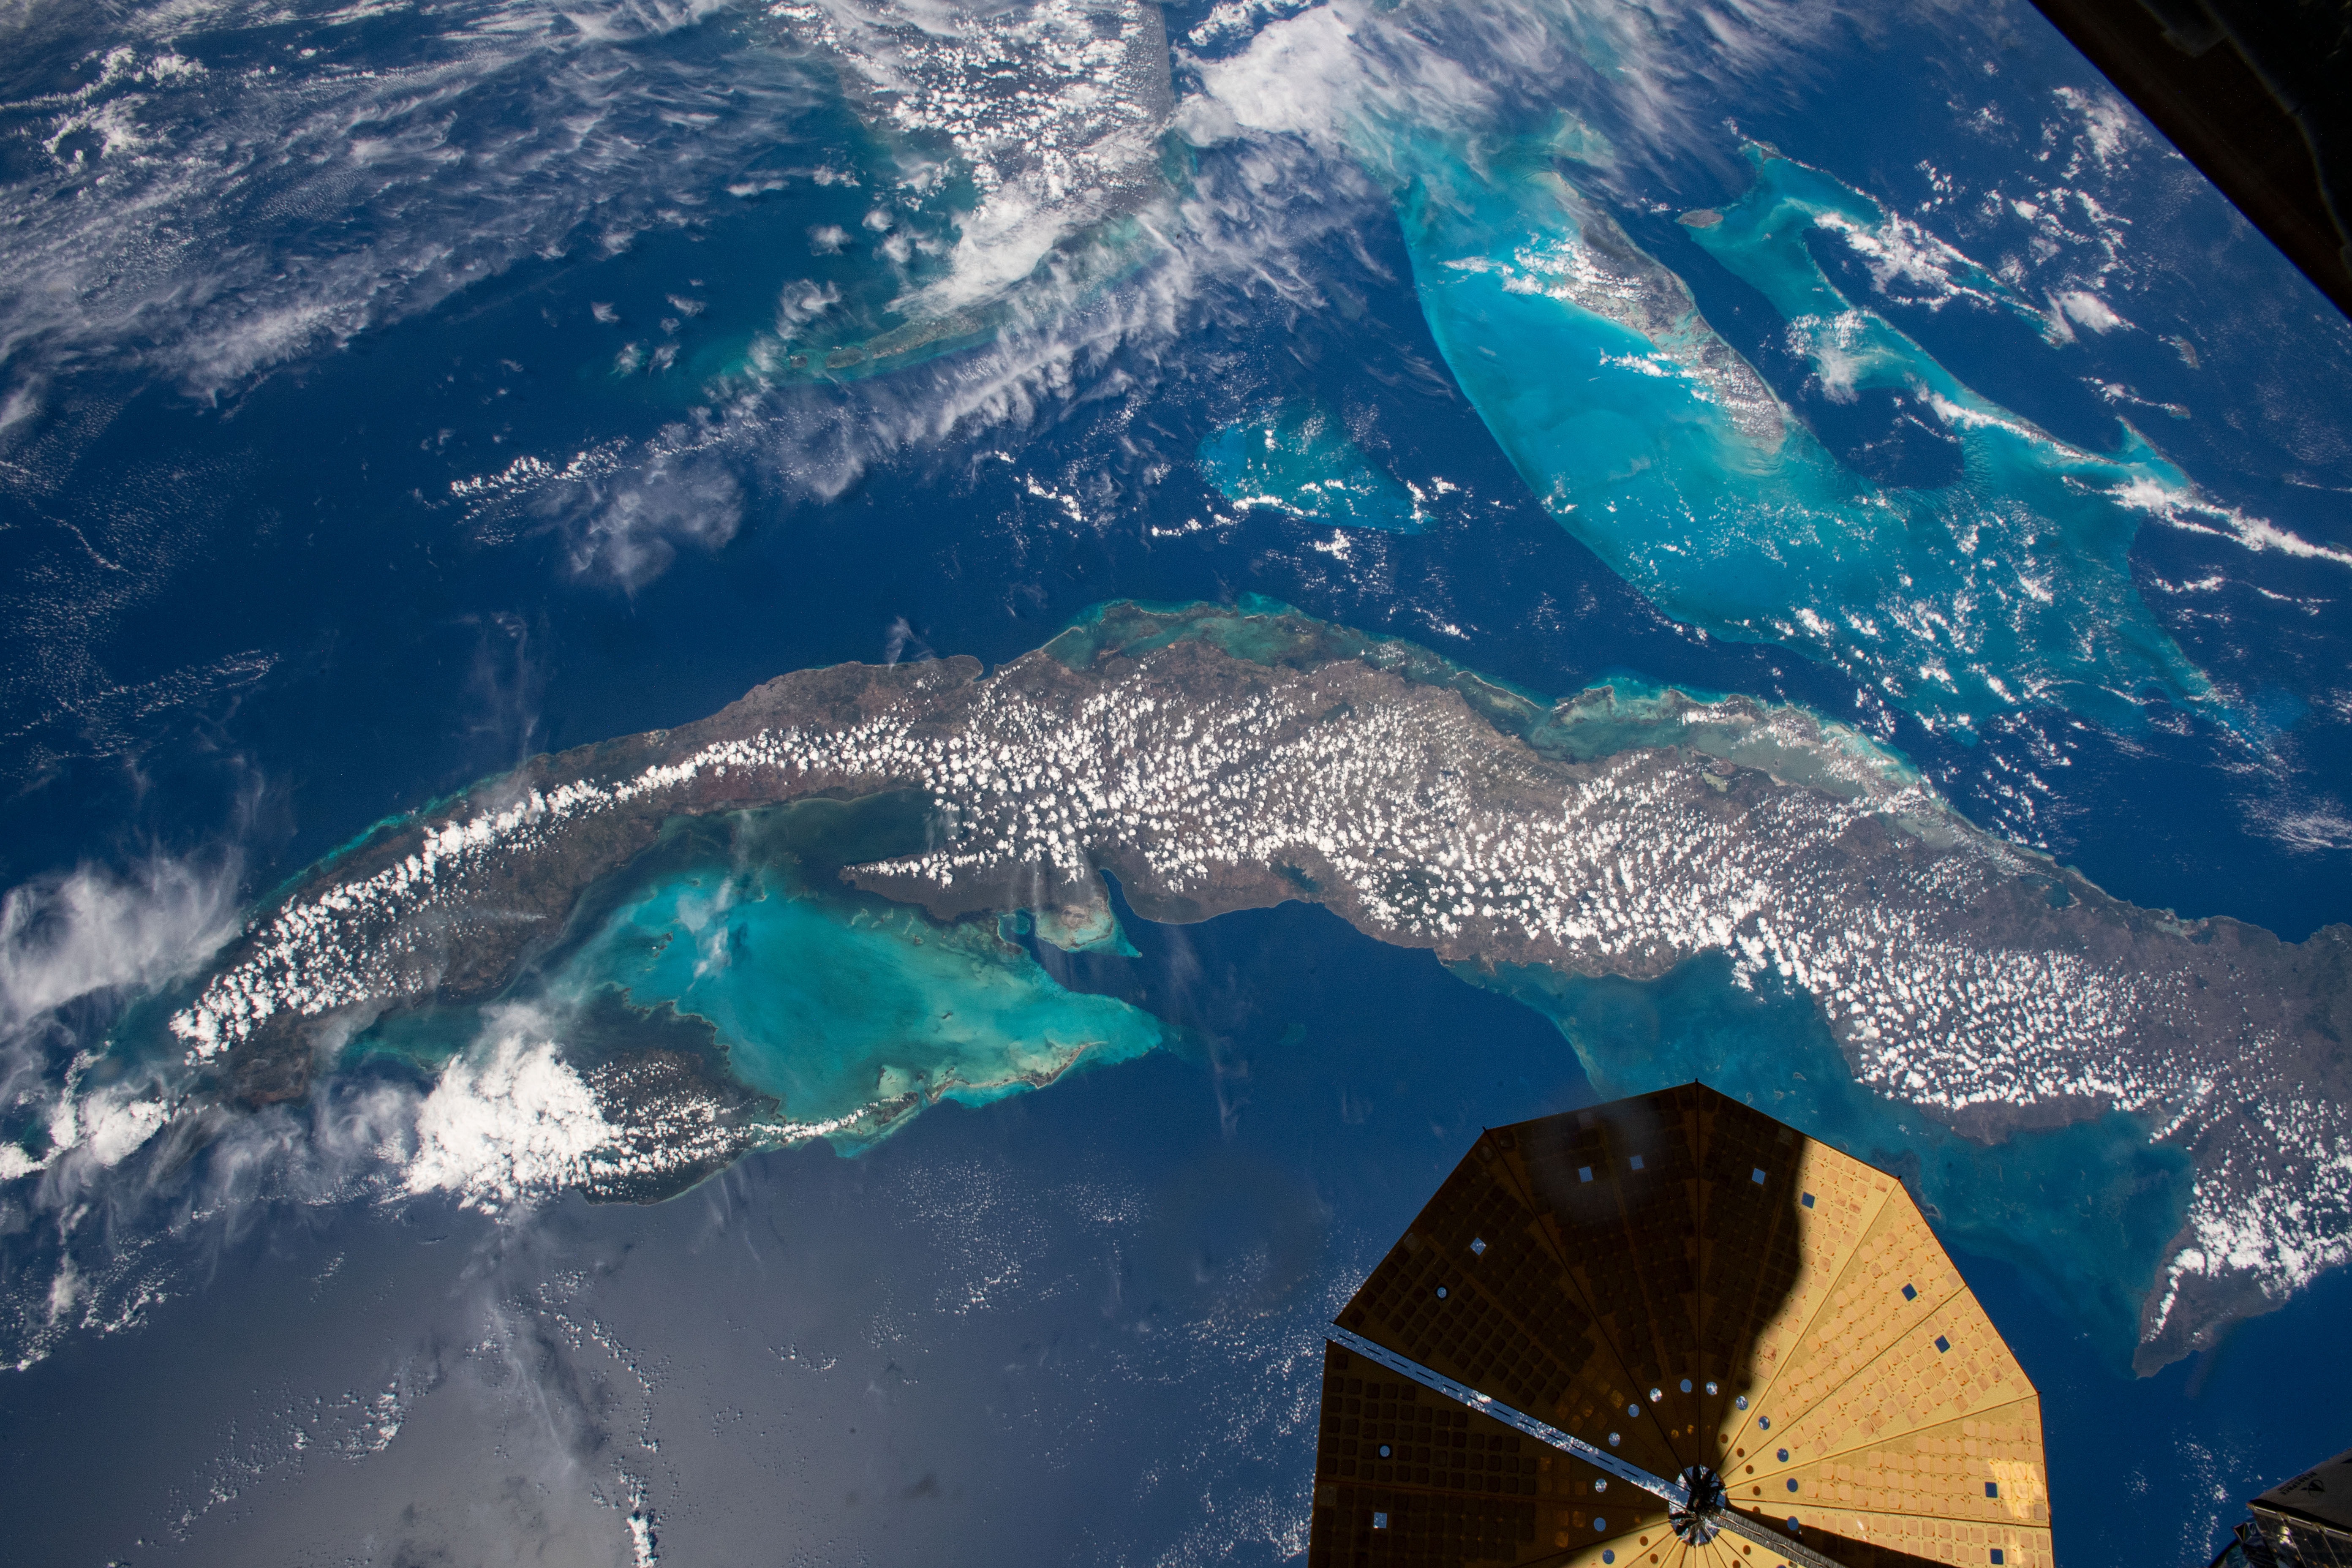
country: CUBA
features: ISS, STRAITS OF FLORIDA, GULF OF MEXICO, BAHAMA BANKS, ANDROS ISLAND, REEF, GOLFO DE BATABANO
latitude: 22.5
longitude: -80.0
